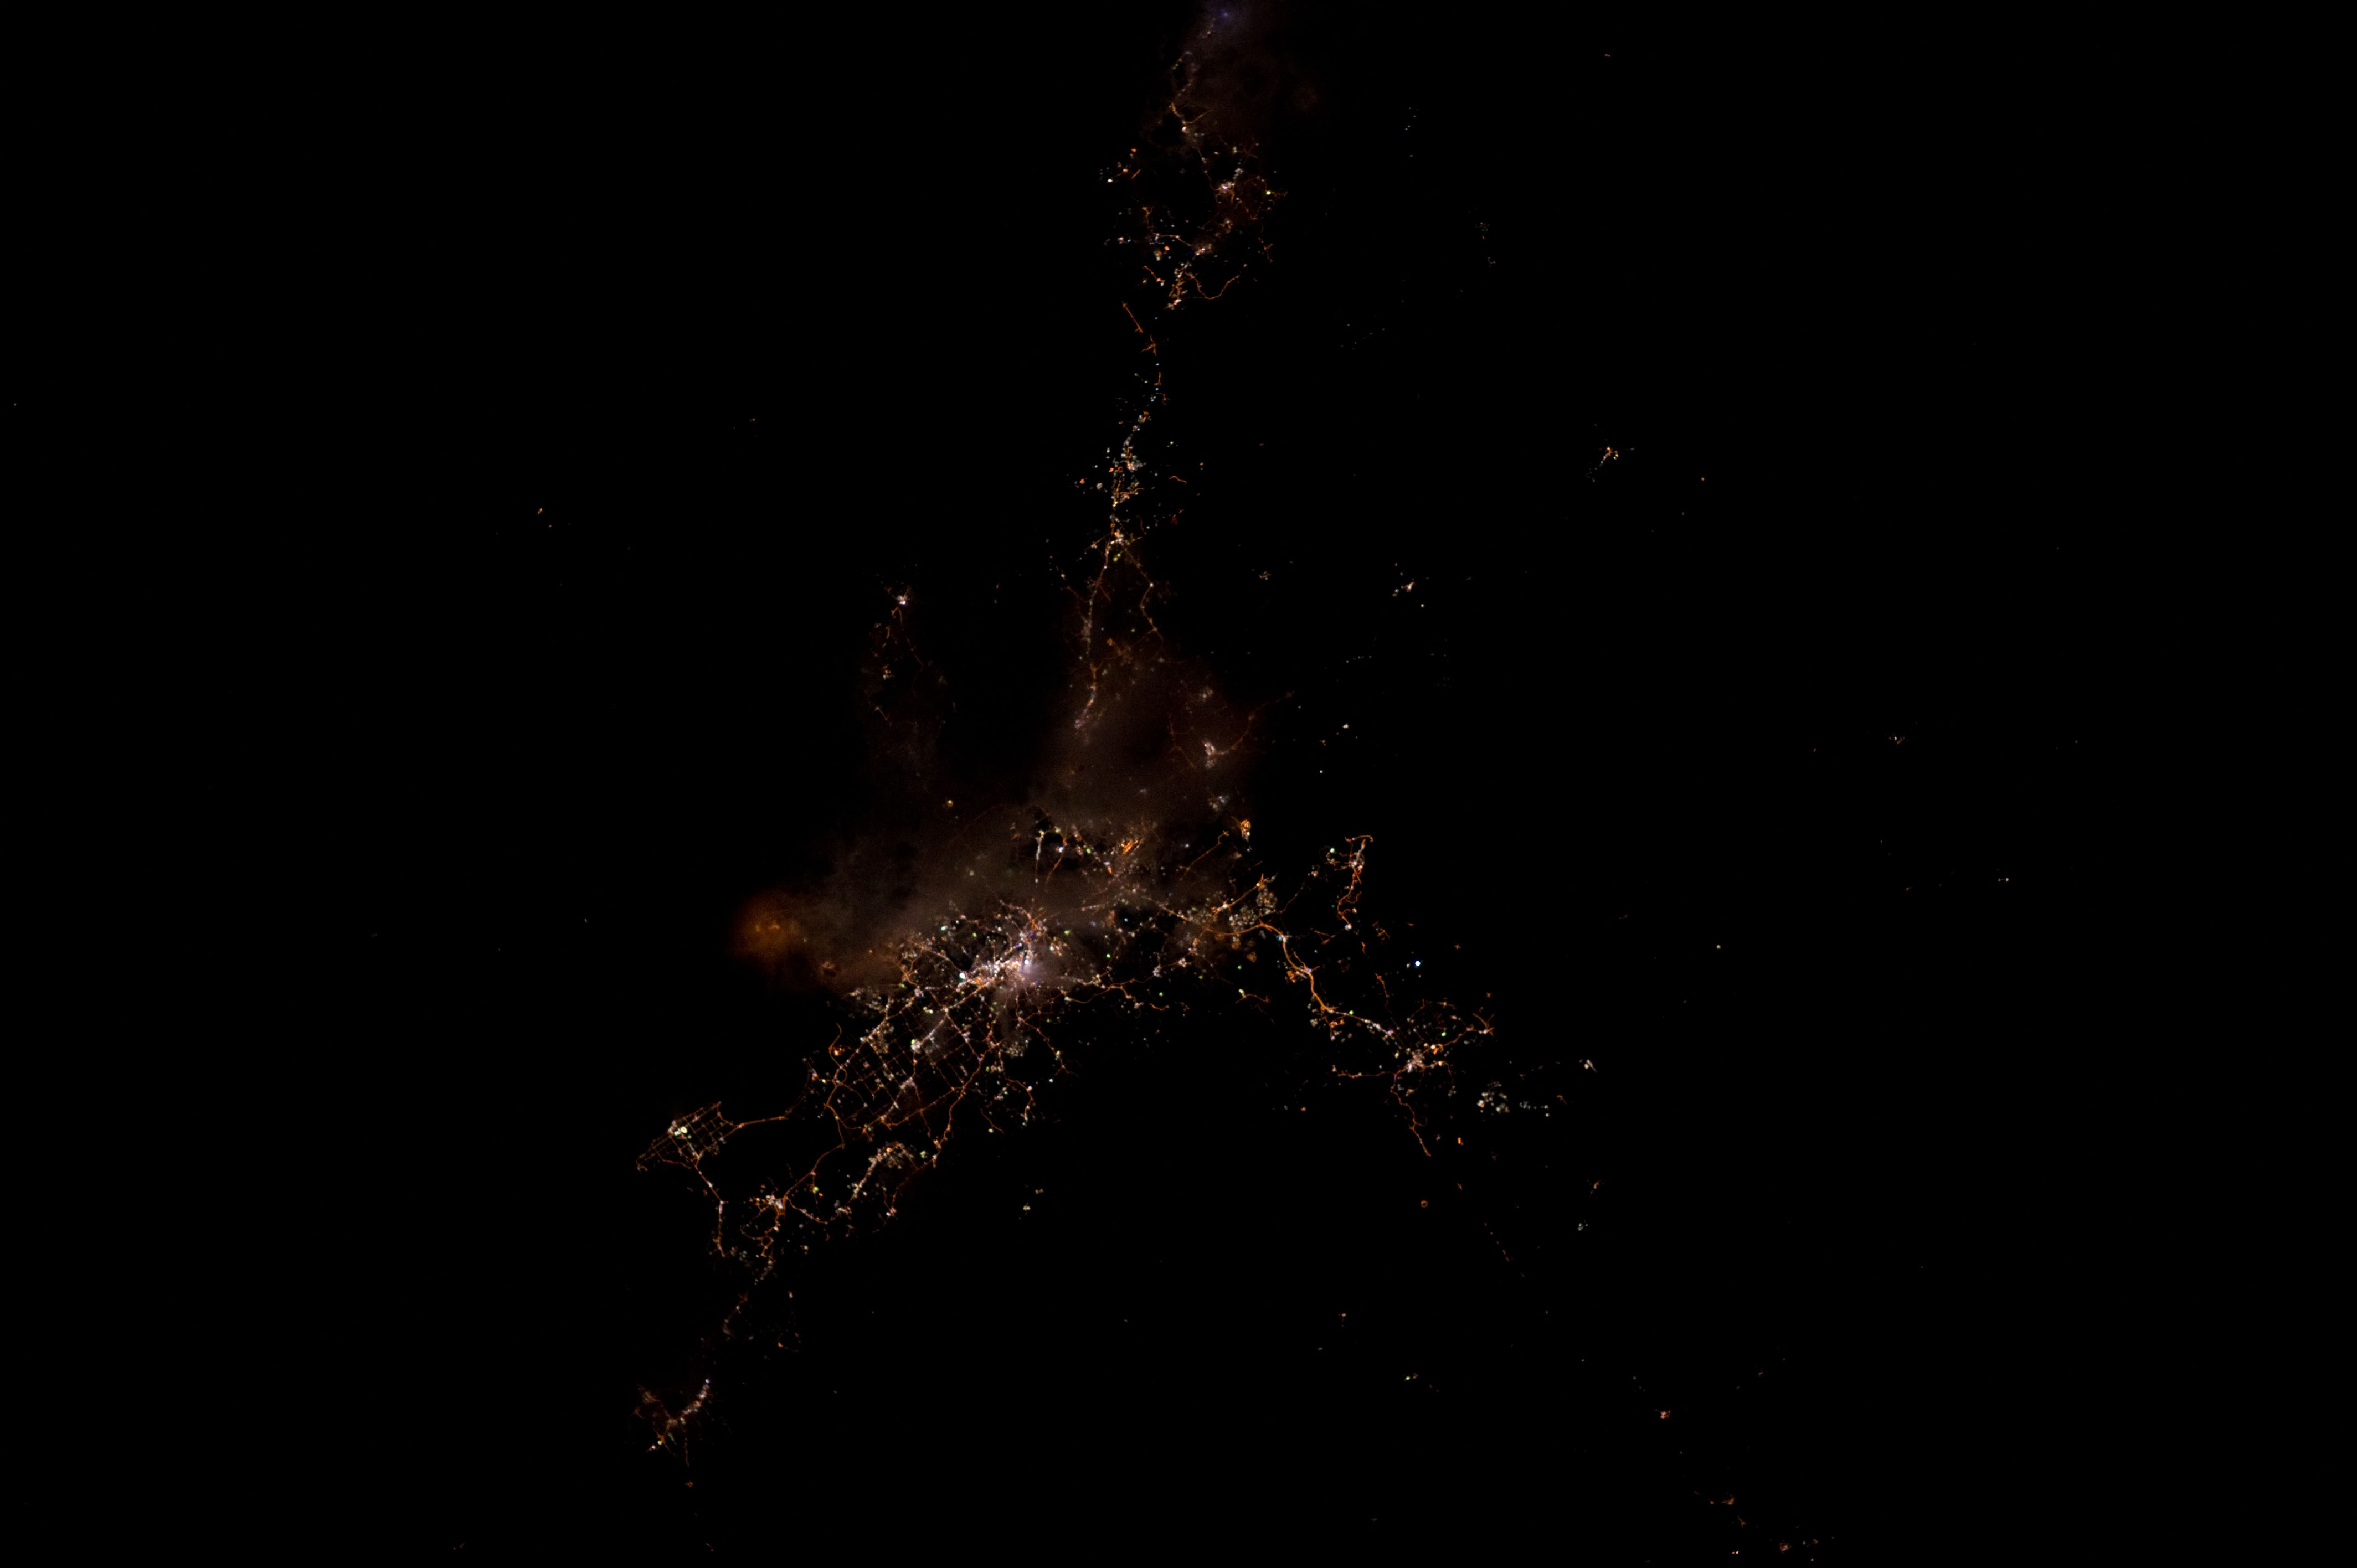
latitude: -27.6
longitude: 153.1
